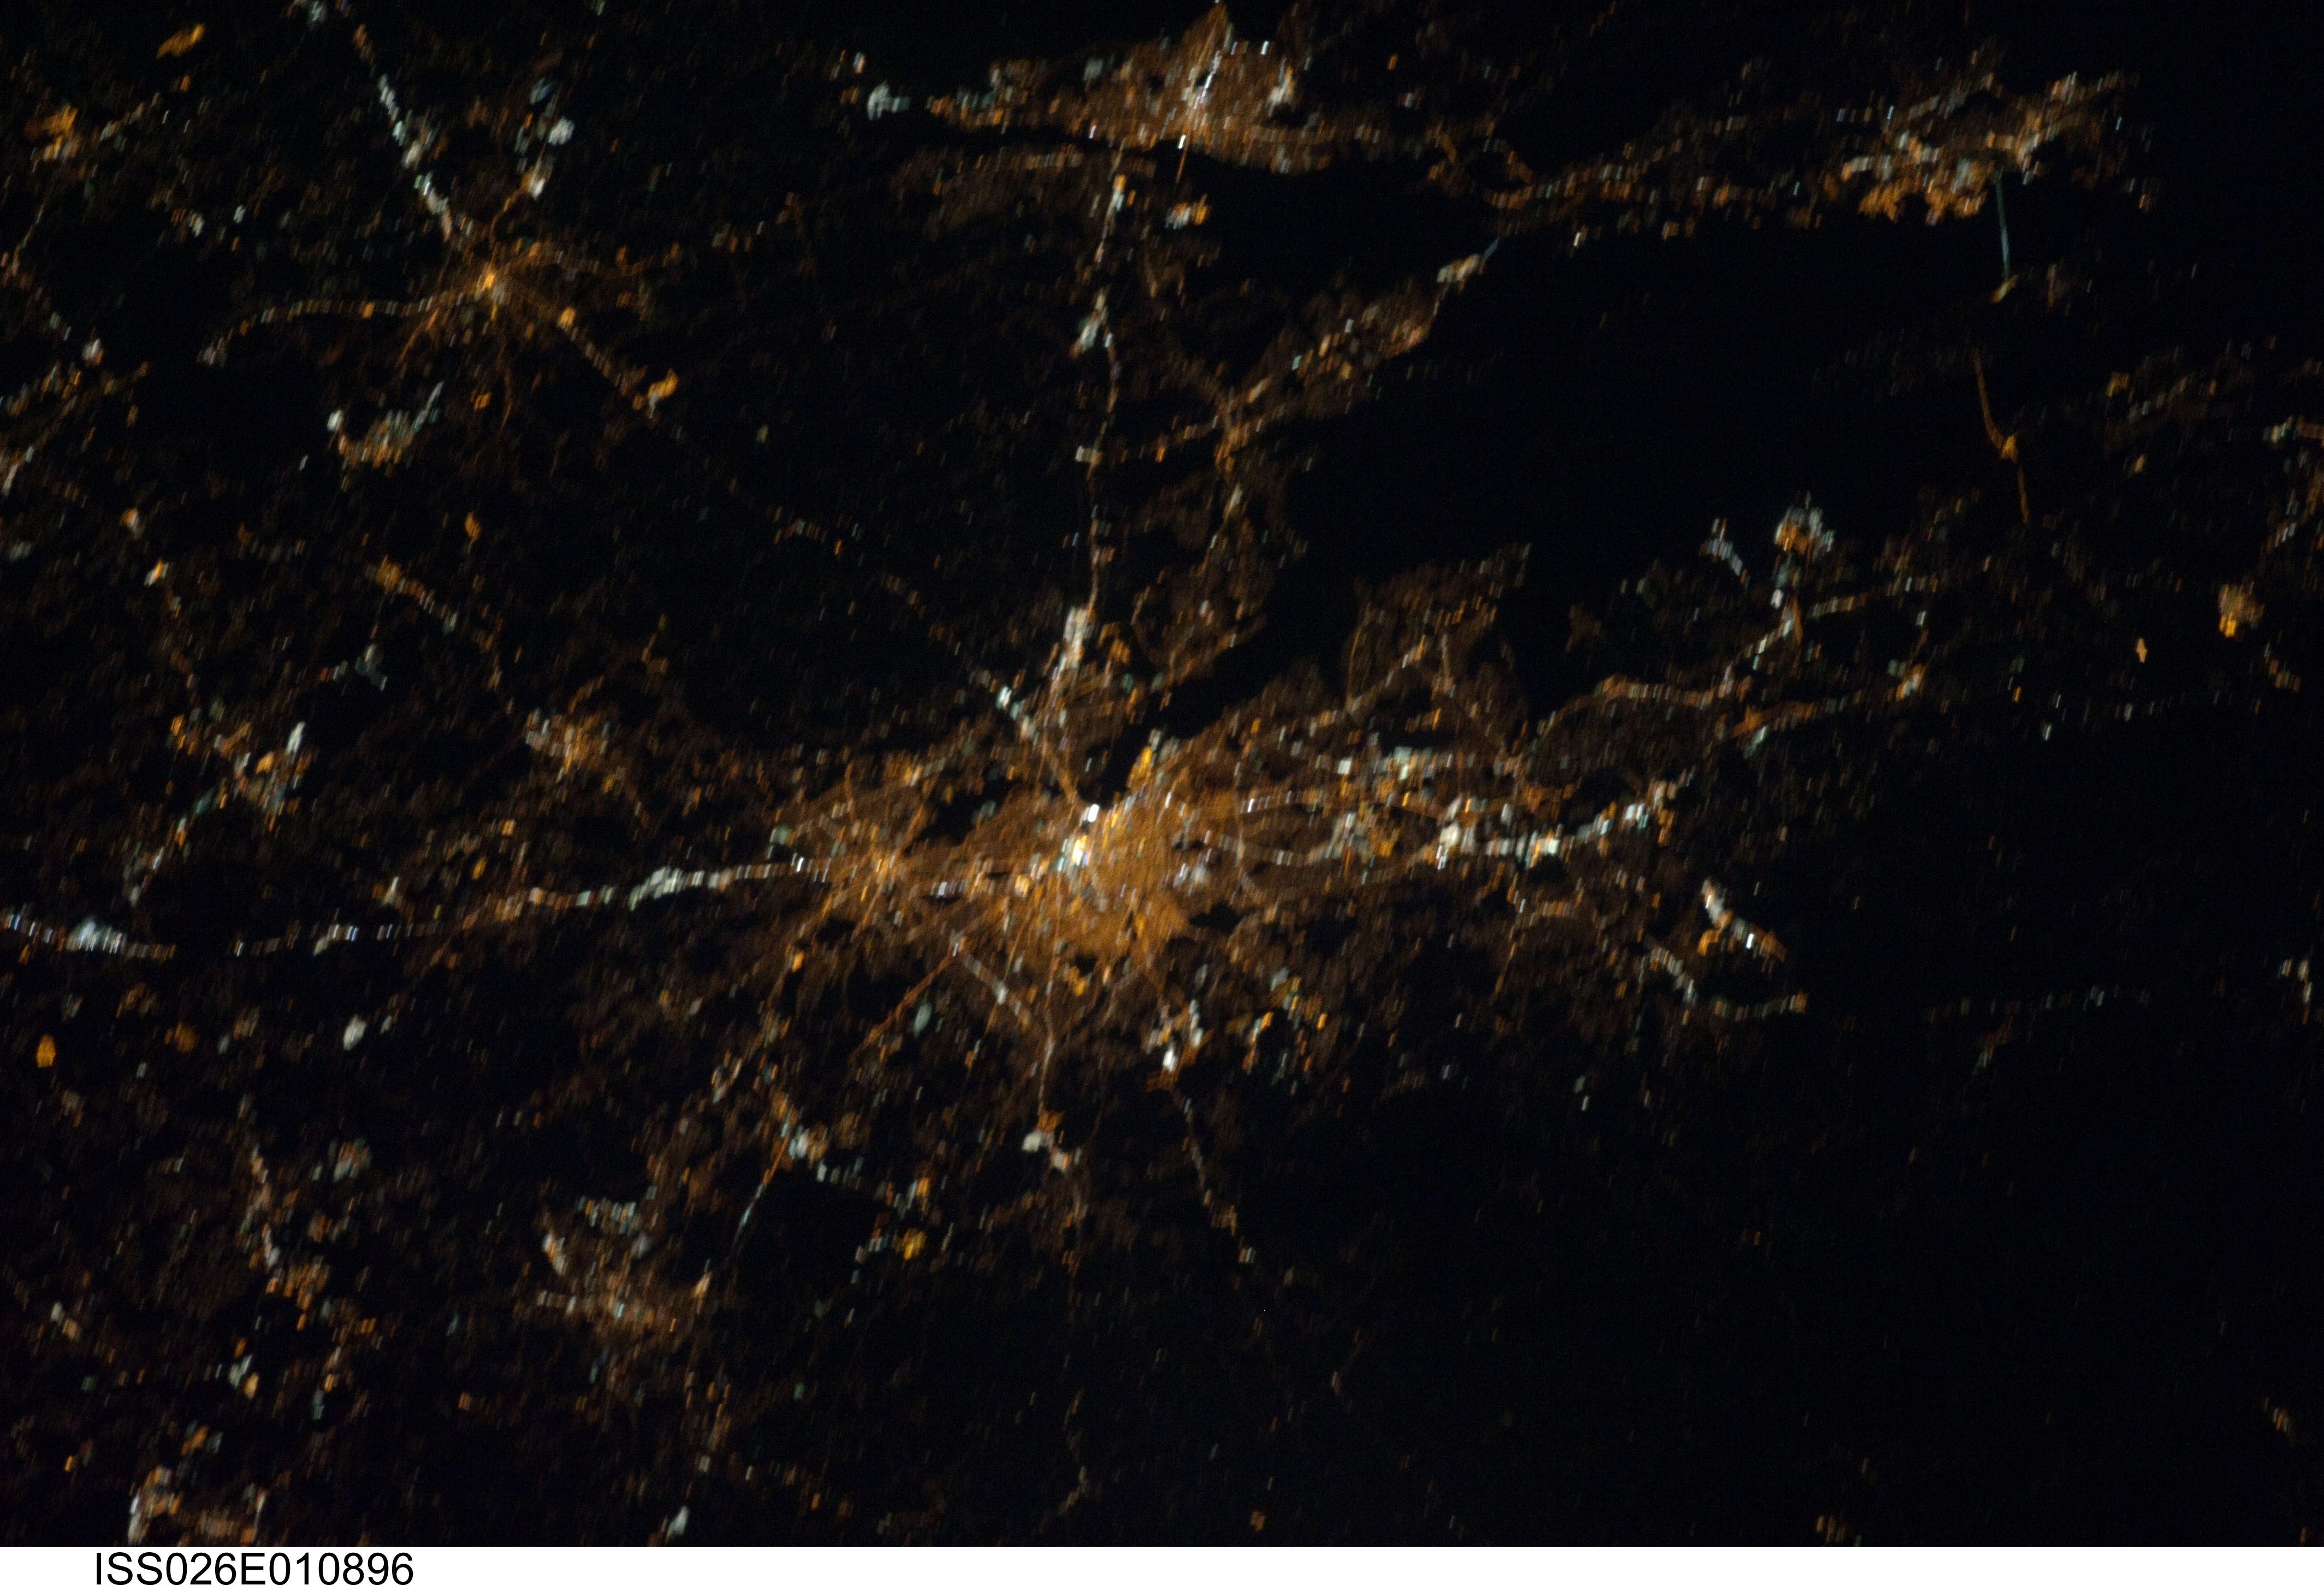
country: USA-MASSACHUSETTS
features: PROVIDENCE AT NIGHT
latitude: 41.8
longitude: -71.4
